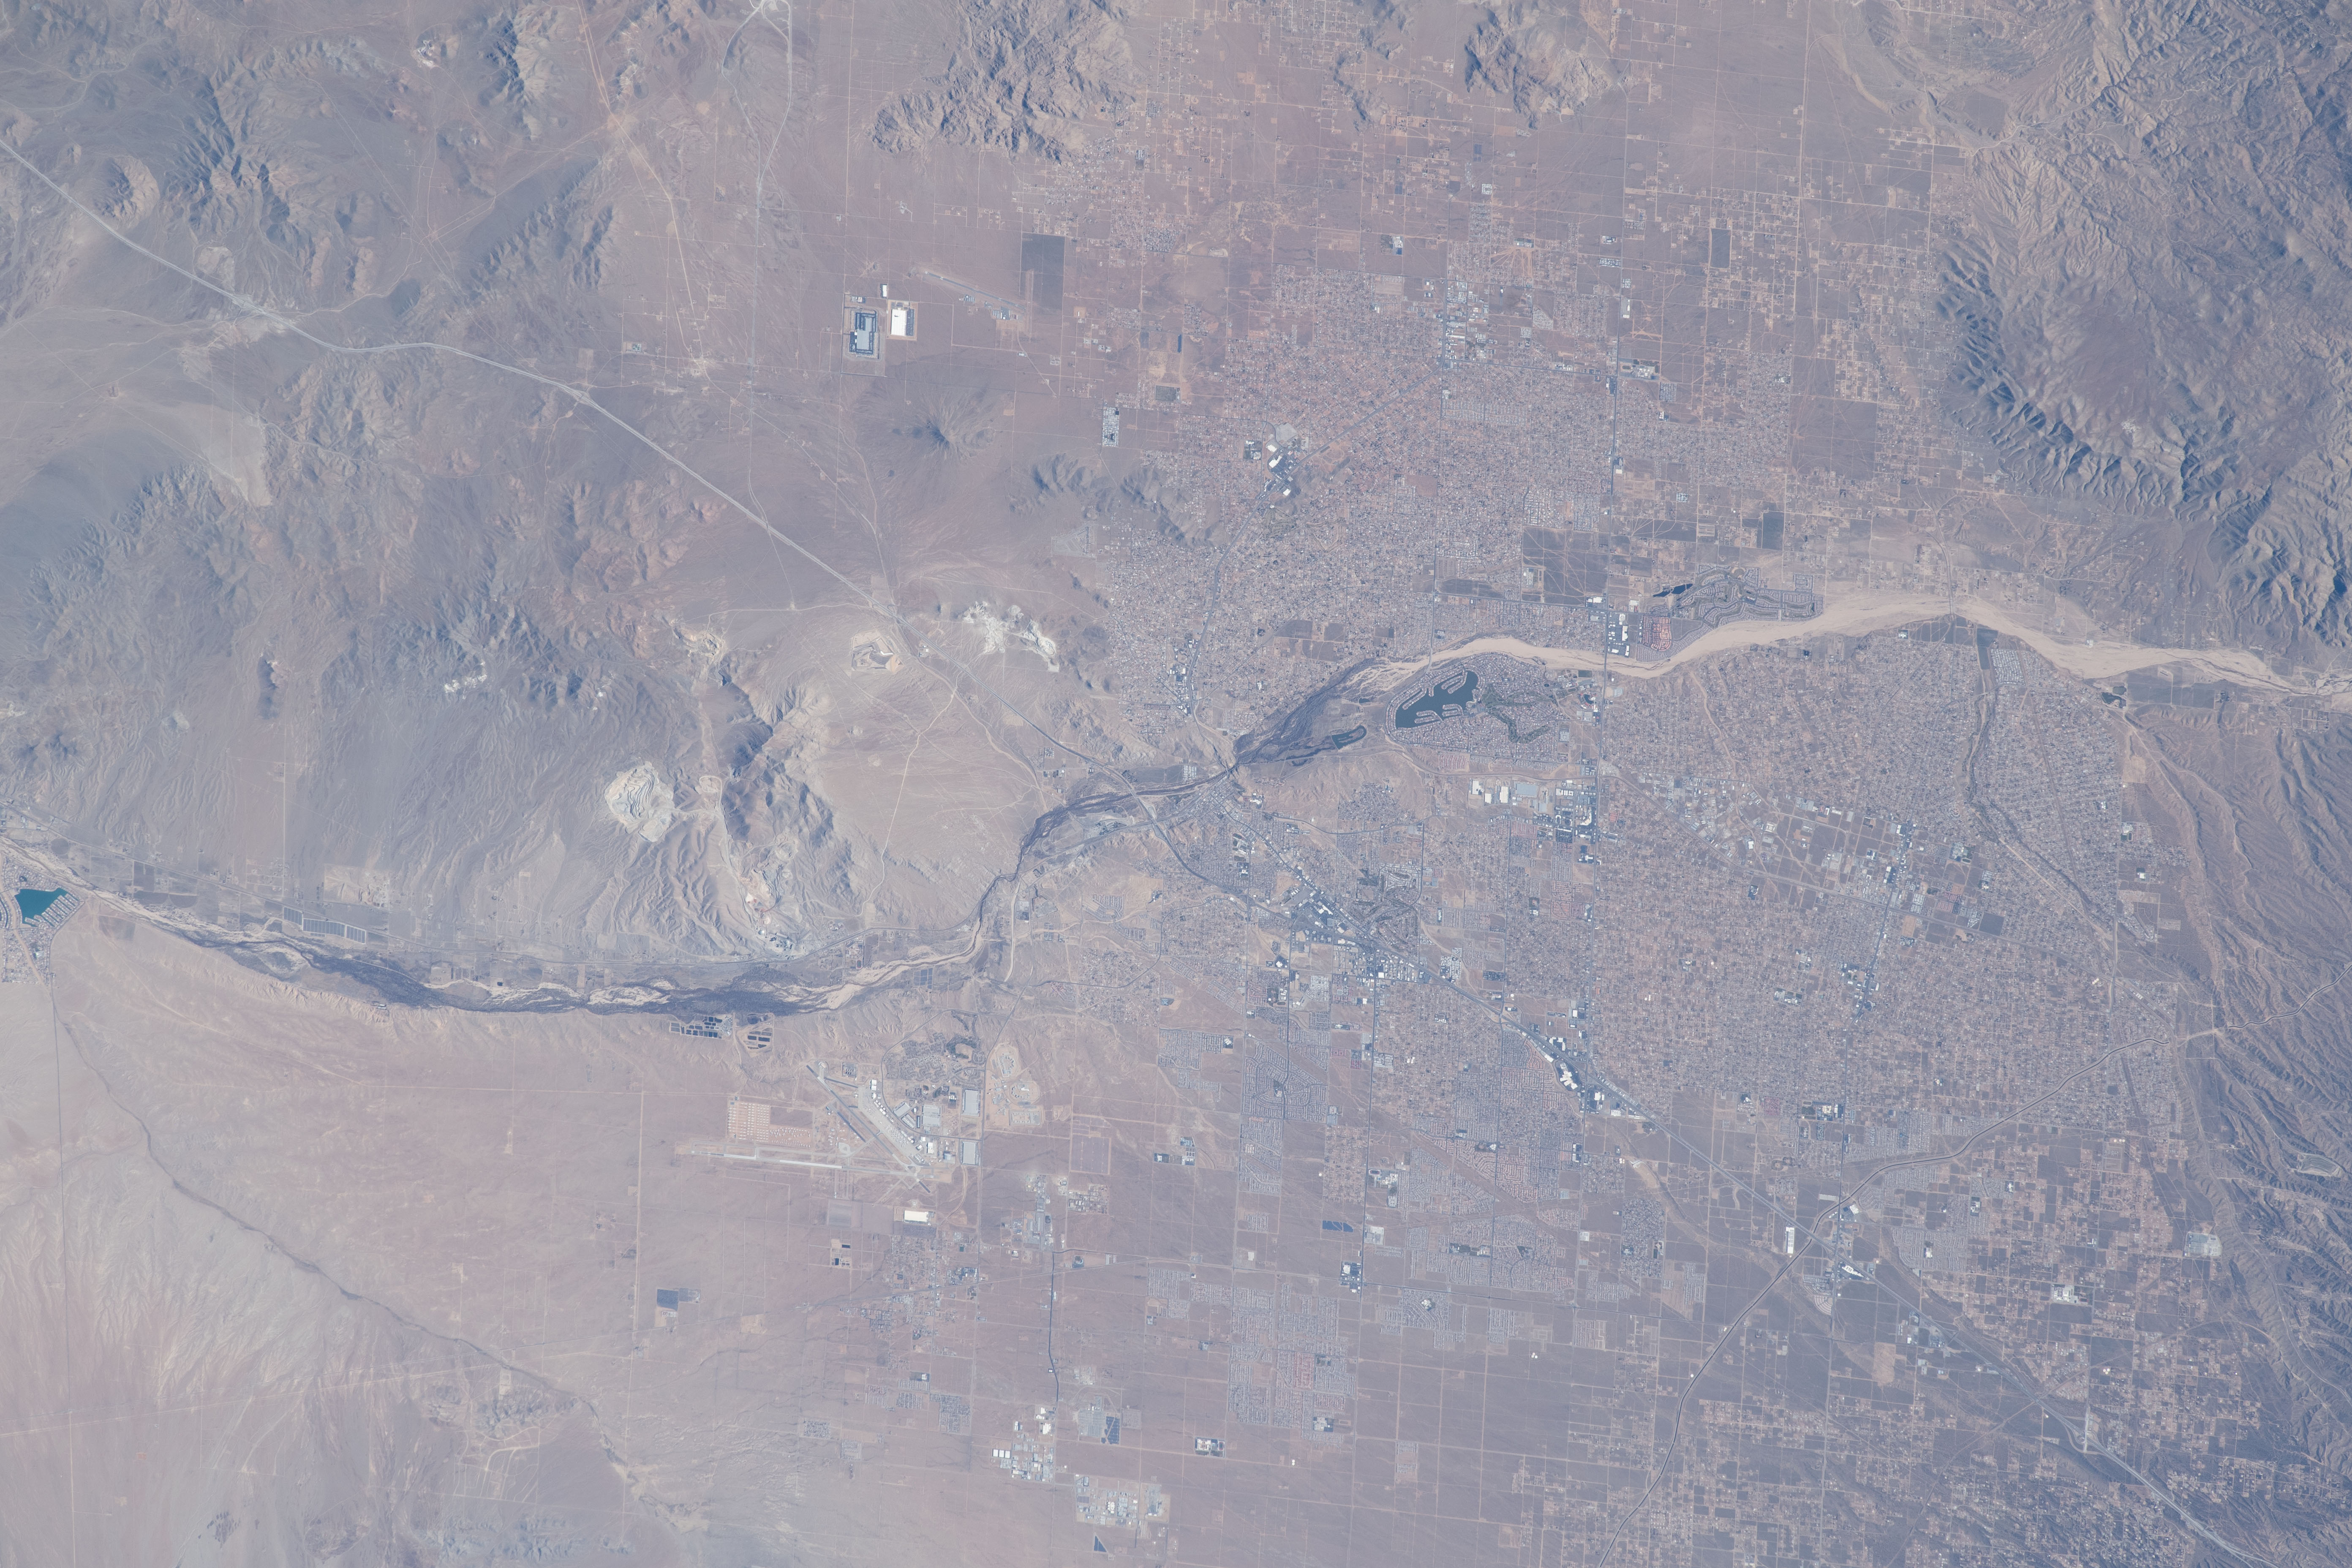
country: USA-CALIFORNIA
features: APPLE VALLEY AIRPORT, SPRING VALLEY LAKE, ORD MOUNTAINS HP
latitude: 34.5
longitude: -117.2
